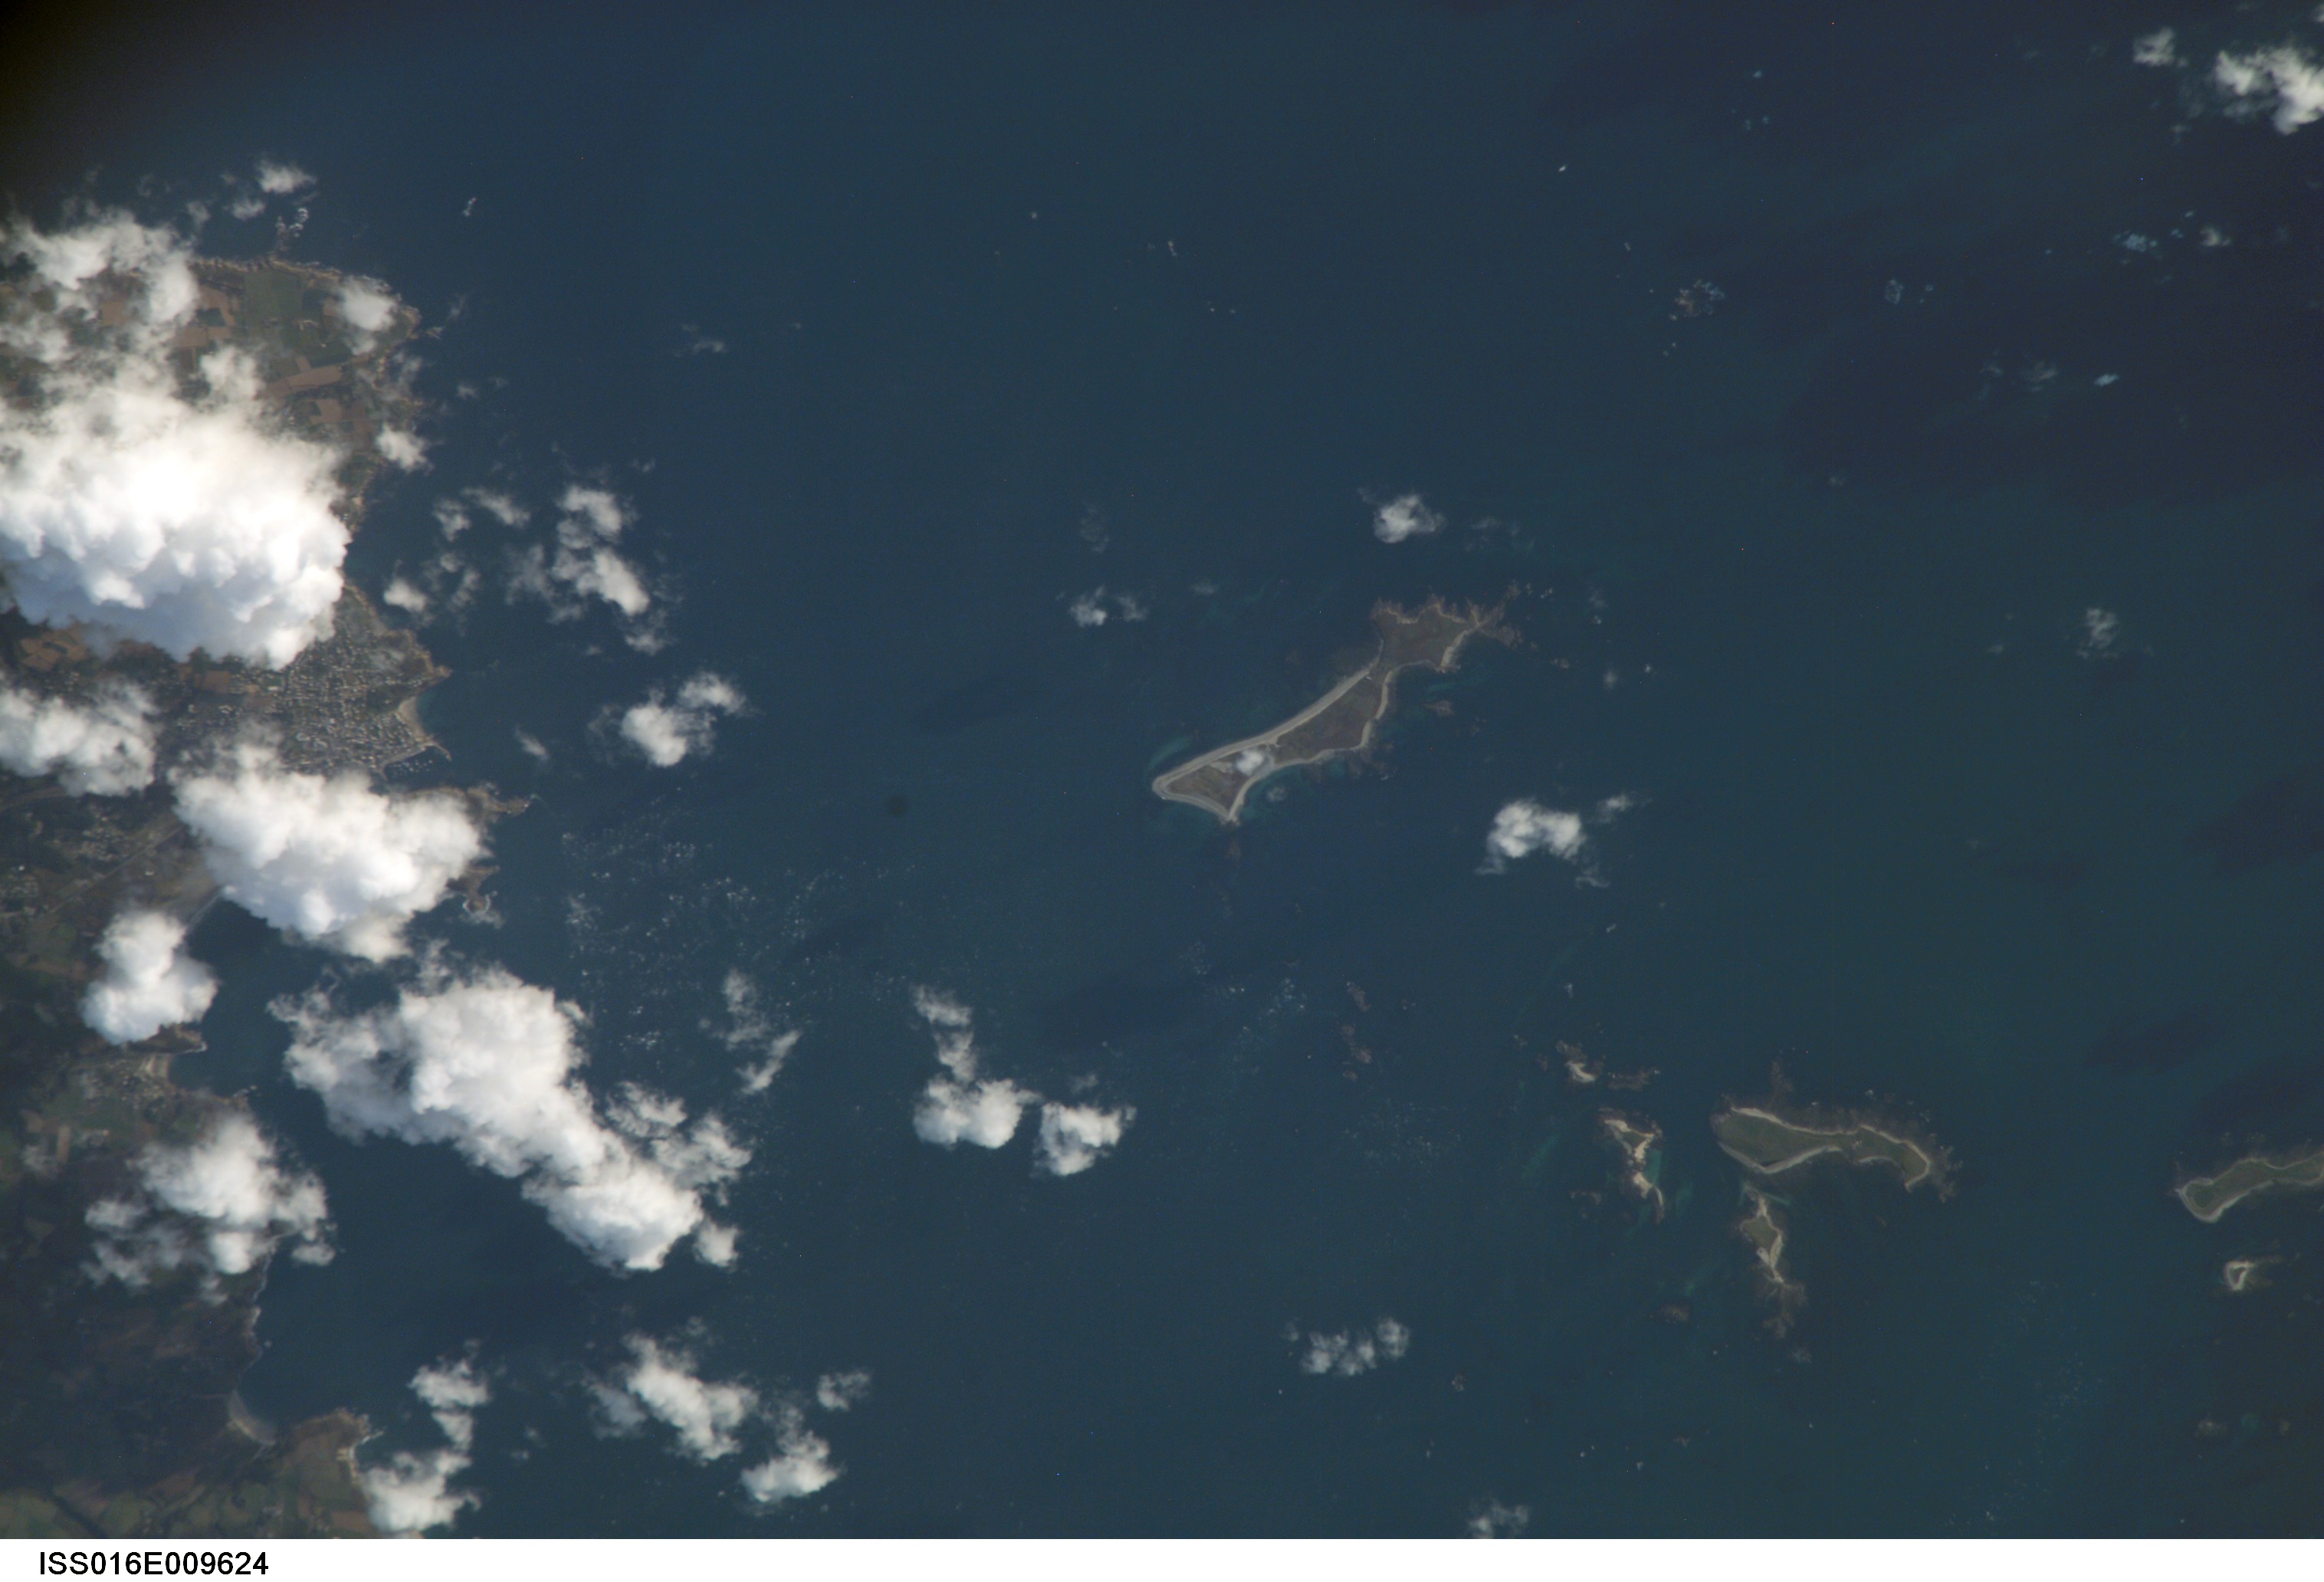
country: FRANCE
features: LE CONQUET, PONANT ISLANDS
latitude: 48.3
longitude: -4.8
